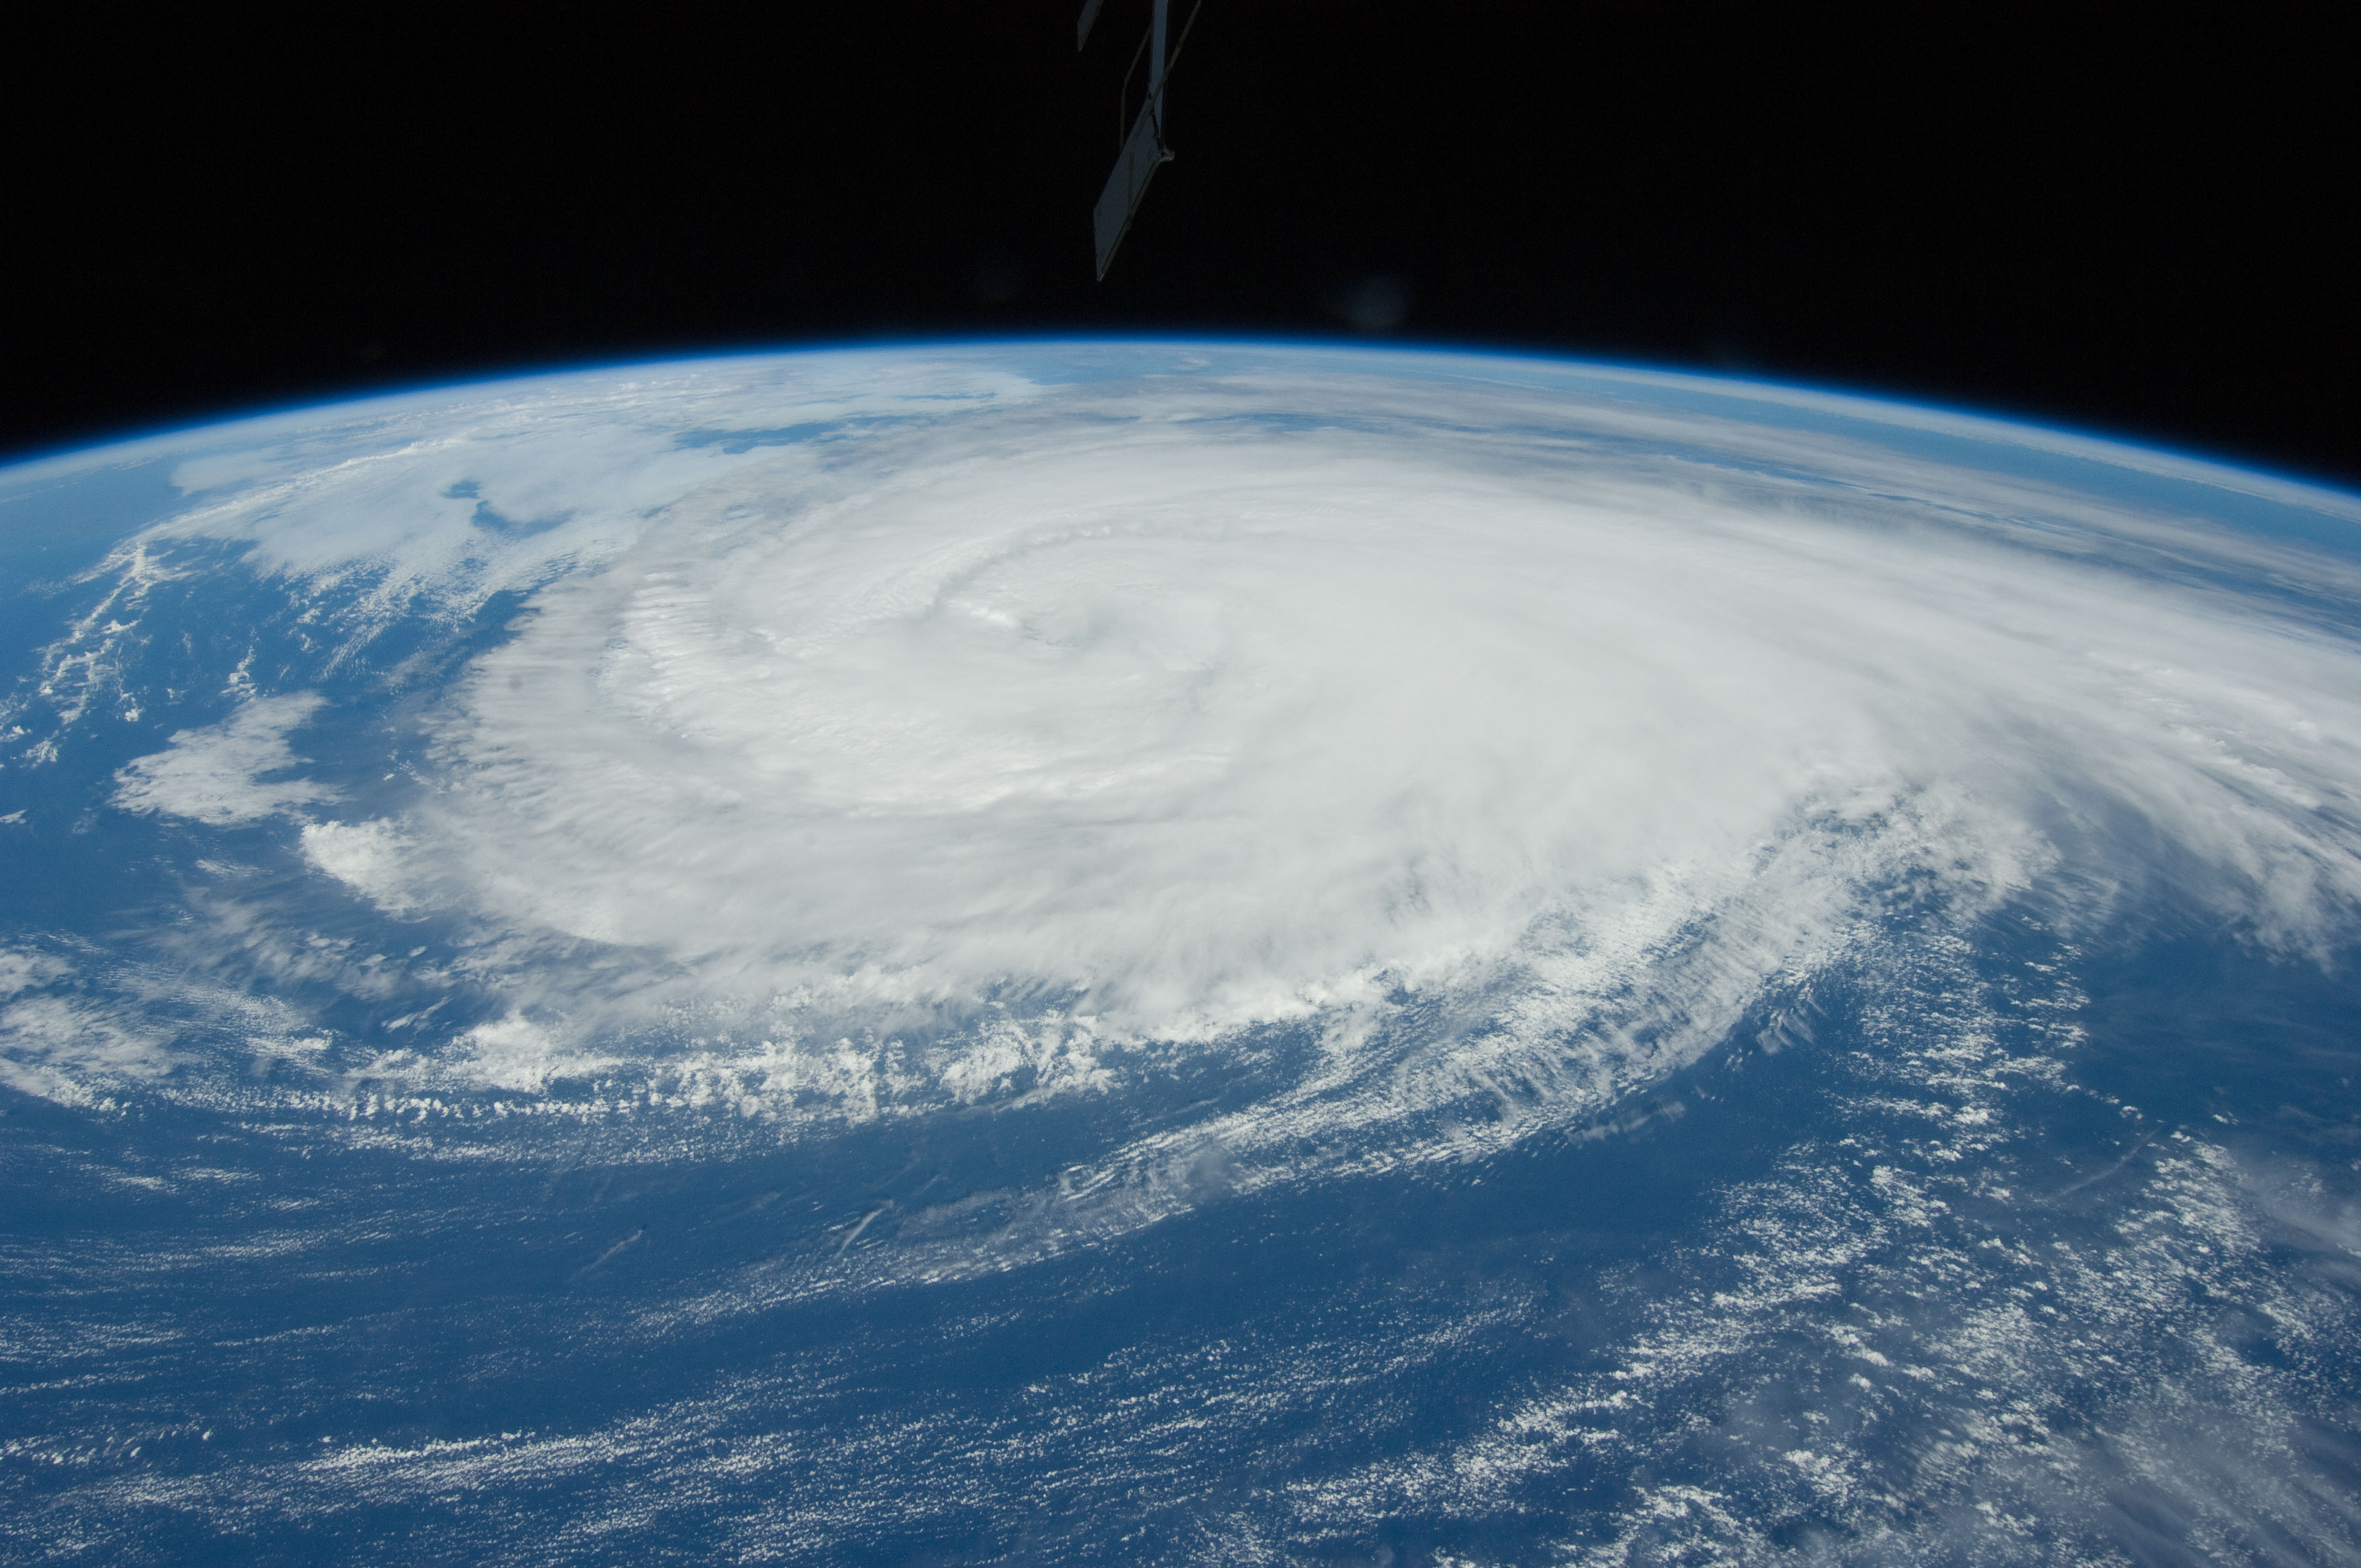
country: ATLANTIC OCEAN
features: PAN-HURRICANE KATIA, STORM BANDS, ISS
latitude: 39.5
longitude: -66.0
